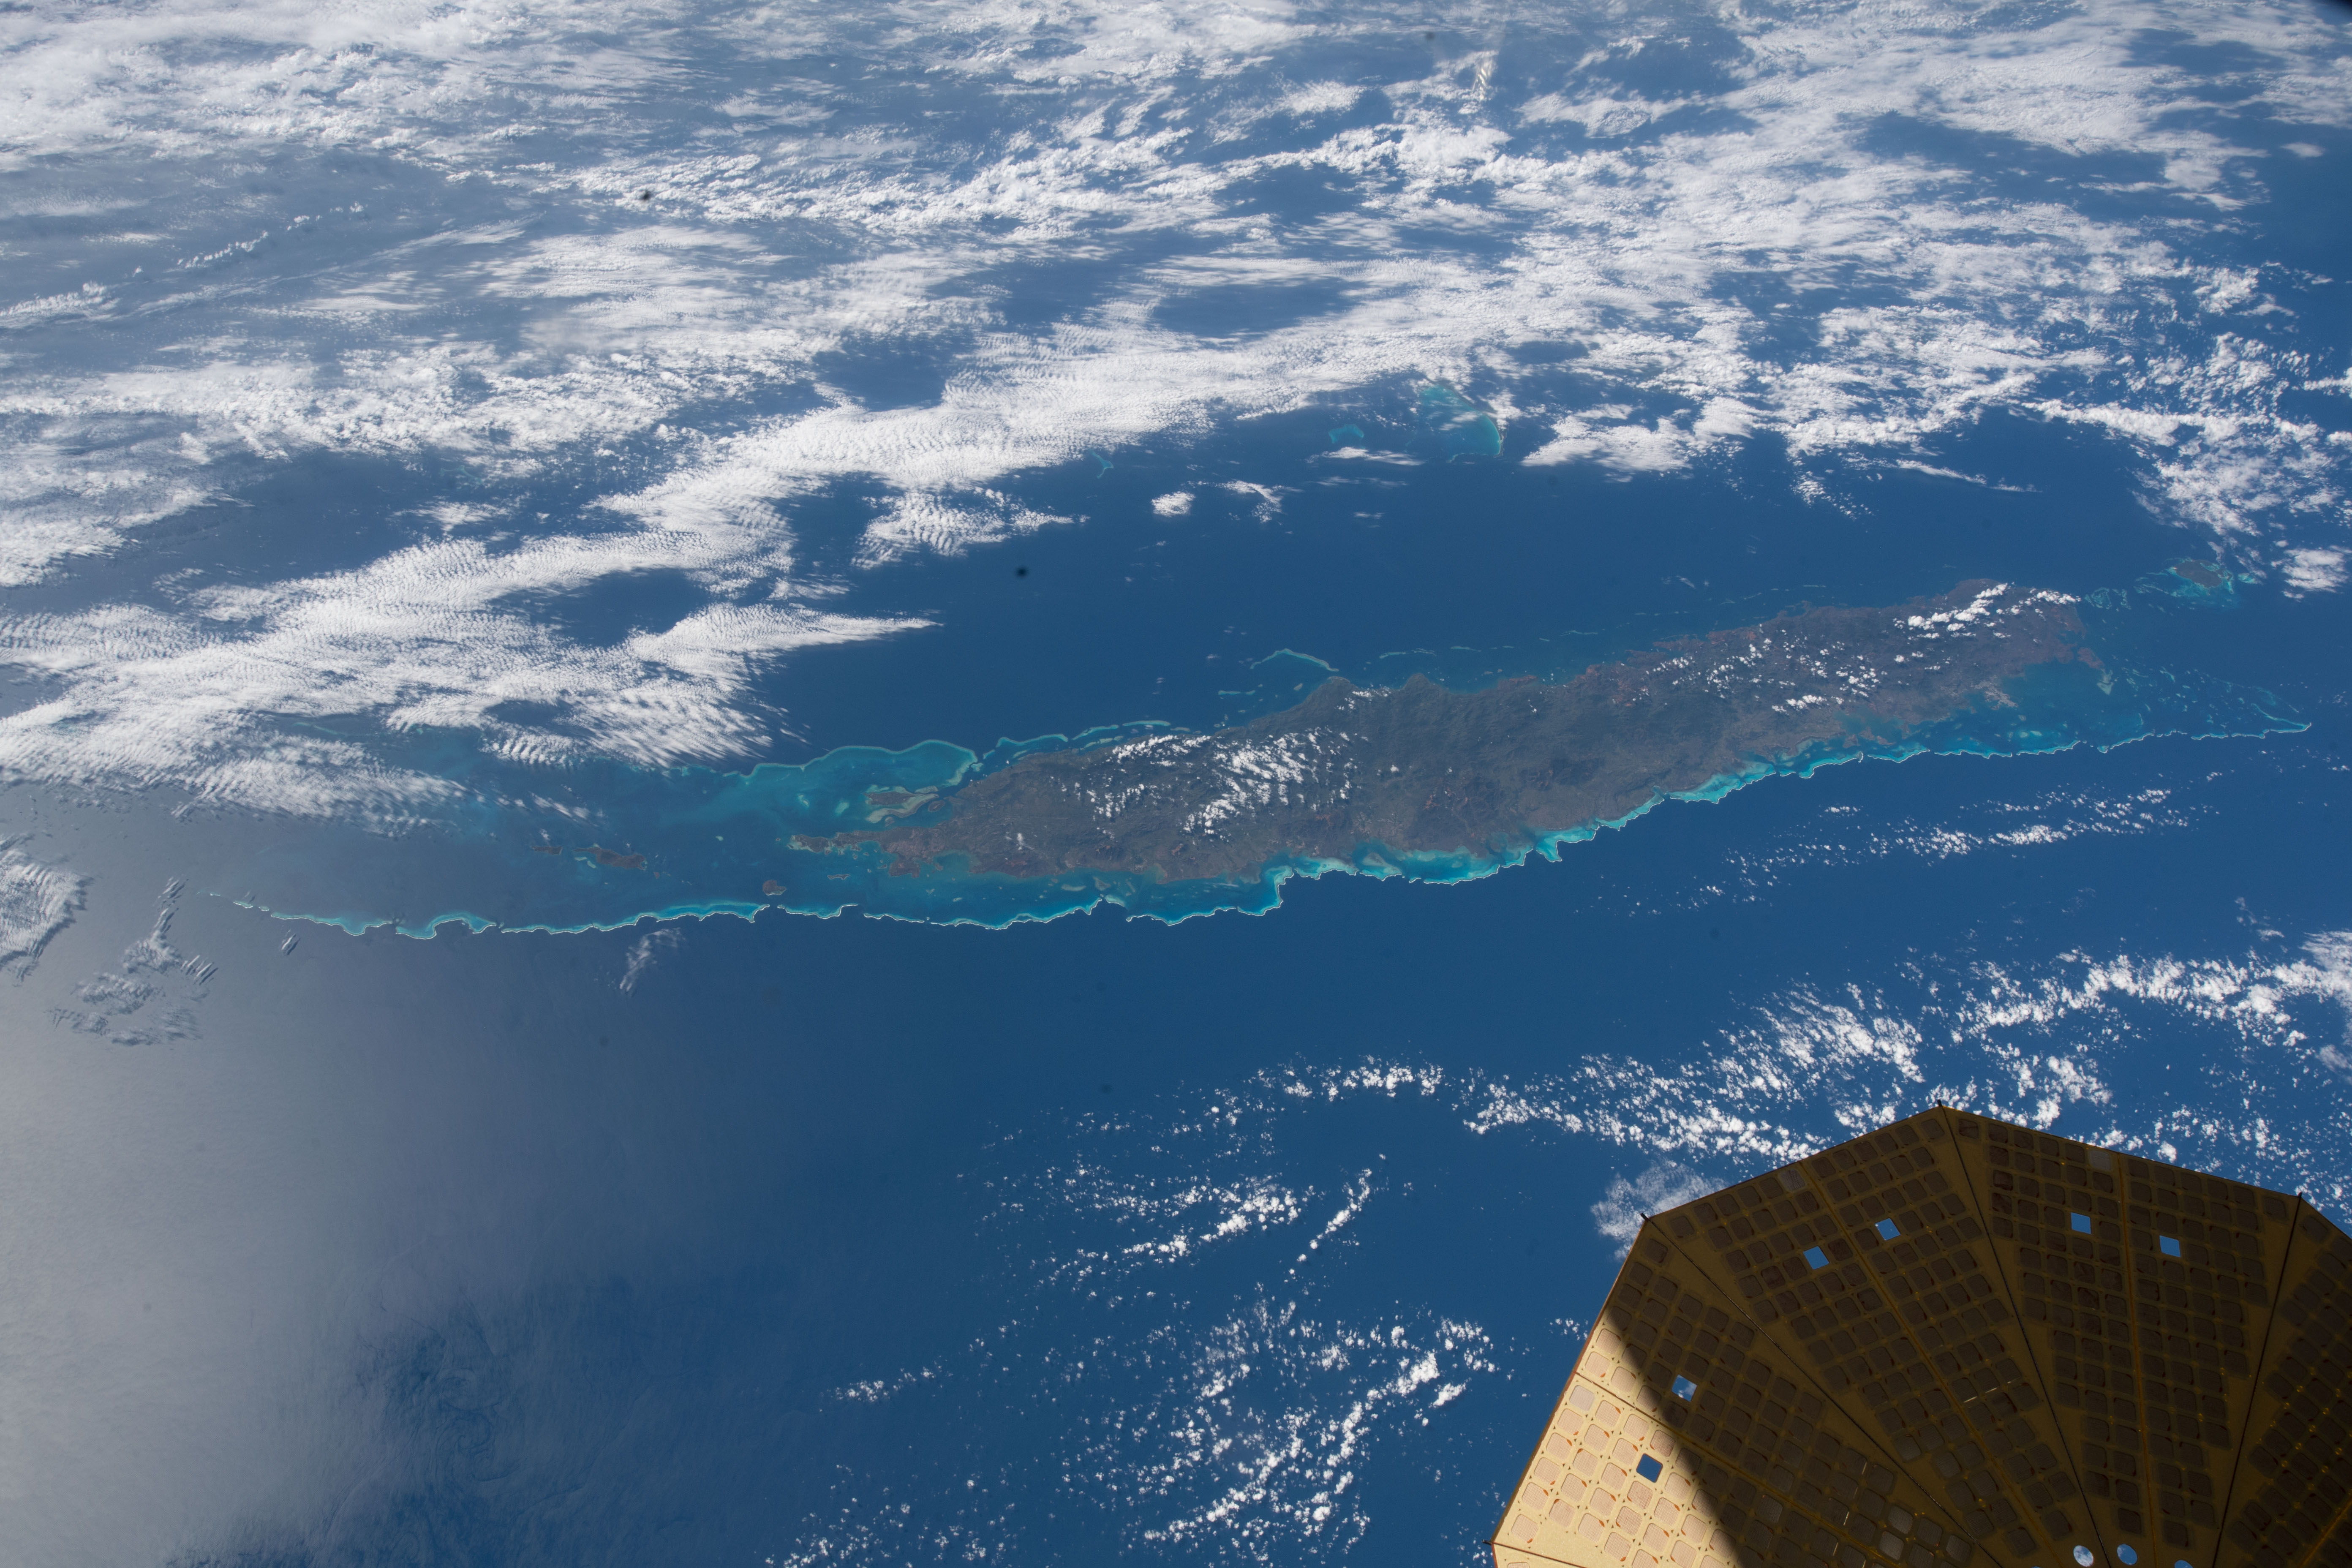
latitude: -21.2
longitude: 165.0
